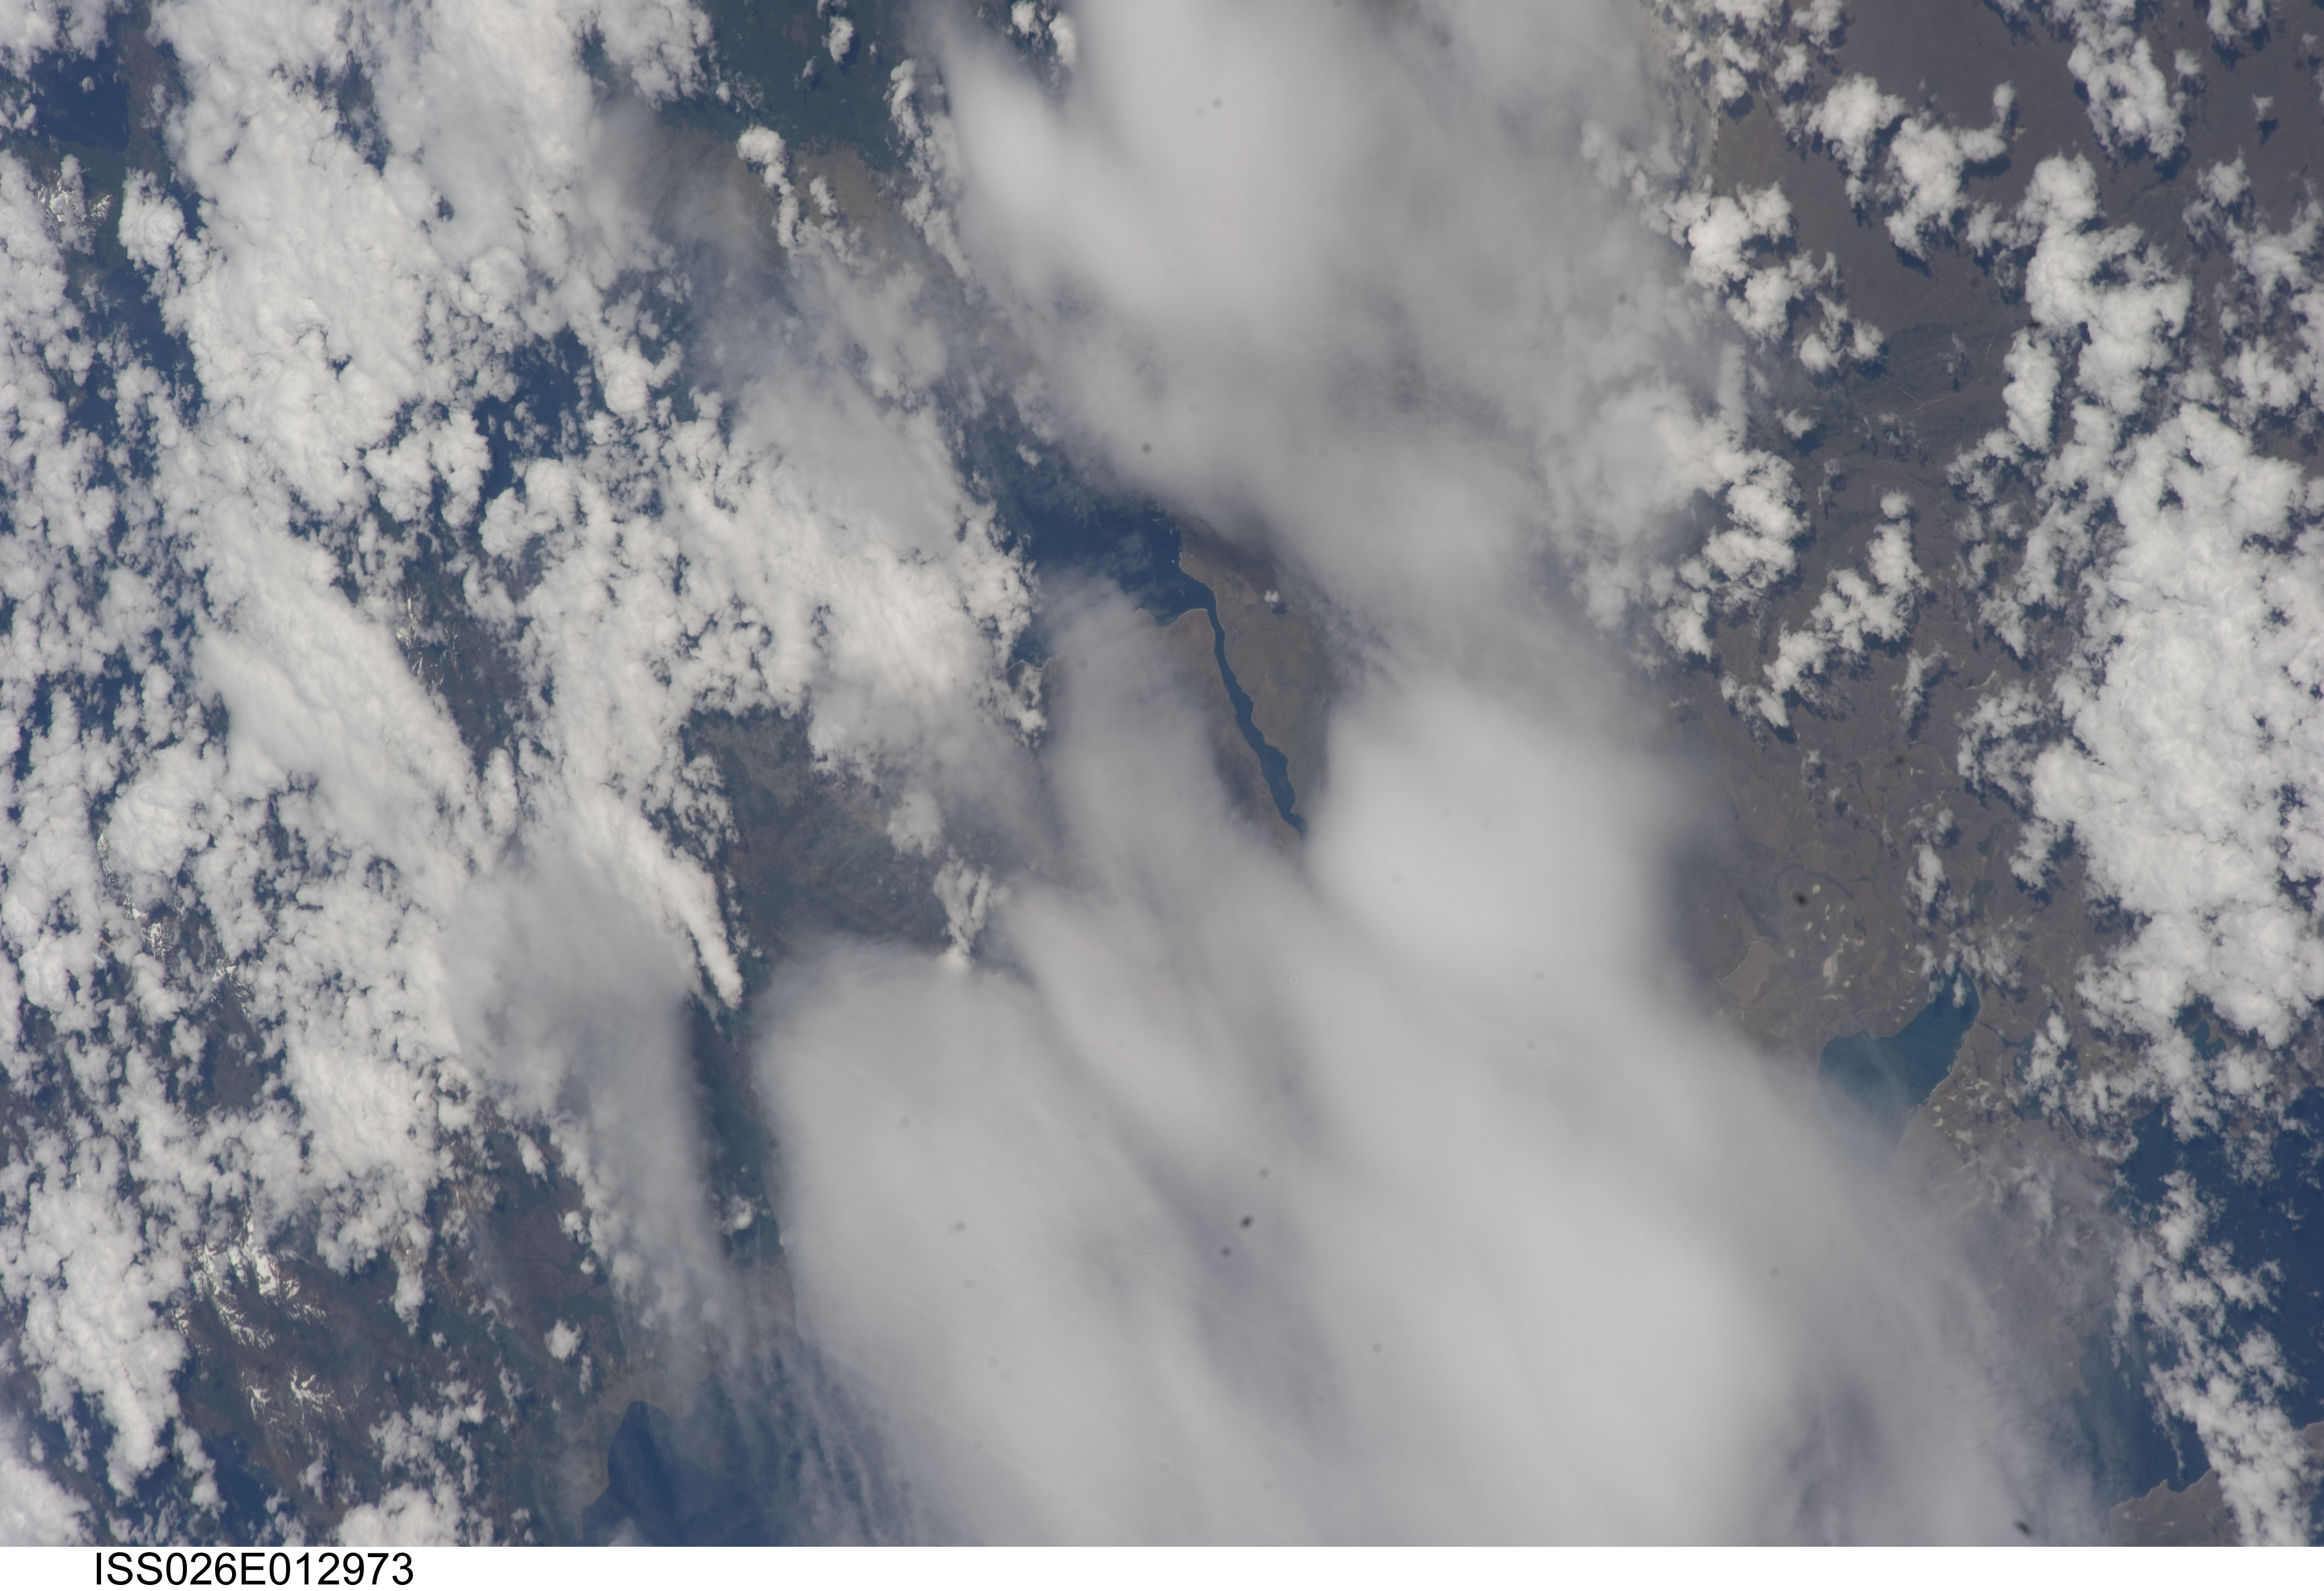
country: CHILE
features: CHANNEL, SKYRING GULF, OTWAY GULF, LAKES, AREA NW. OF PUNTA ARENAS
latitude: -52.7
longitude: -71.5
